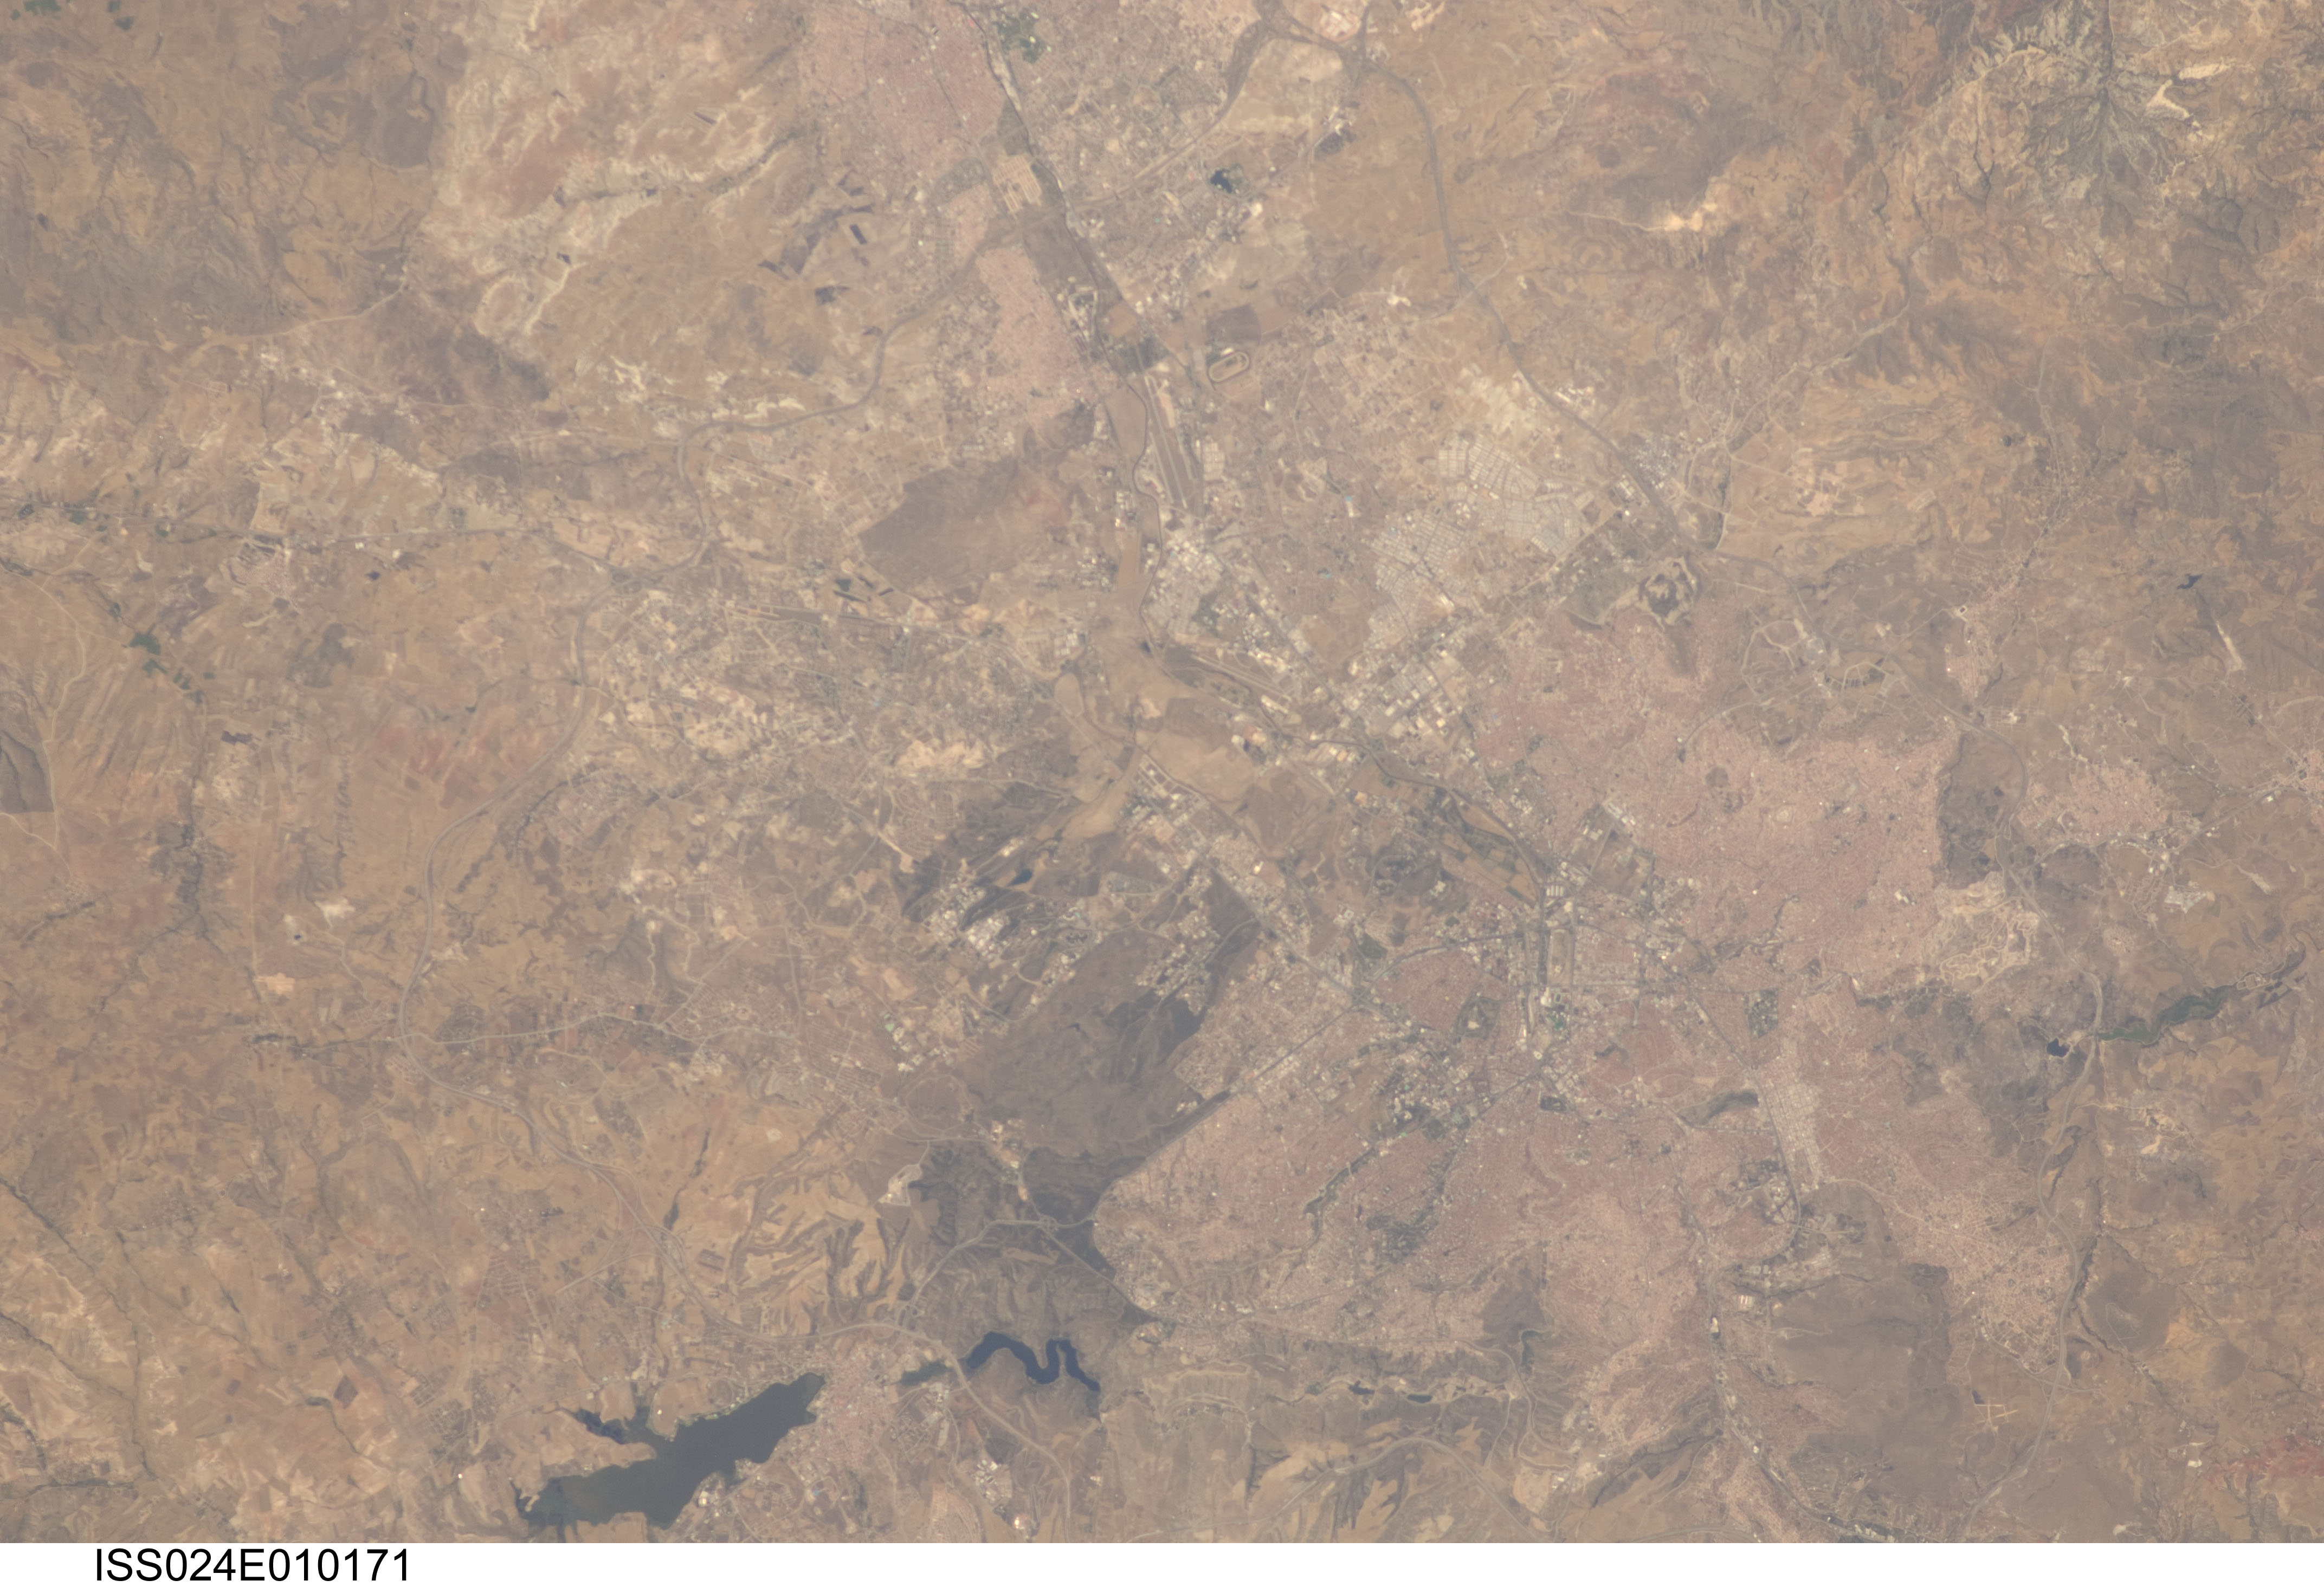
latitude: 39.9
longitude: 32.8
